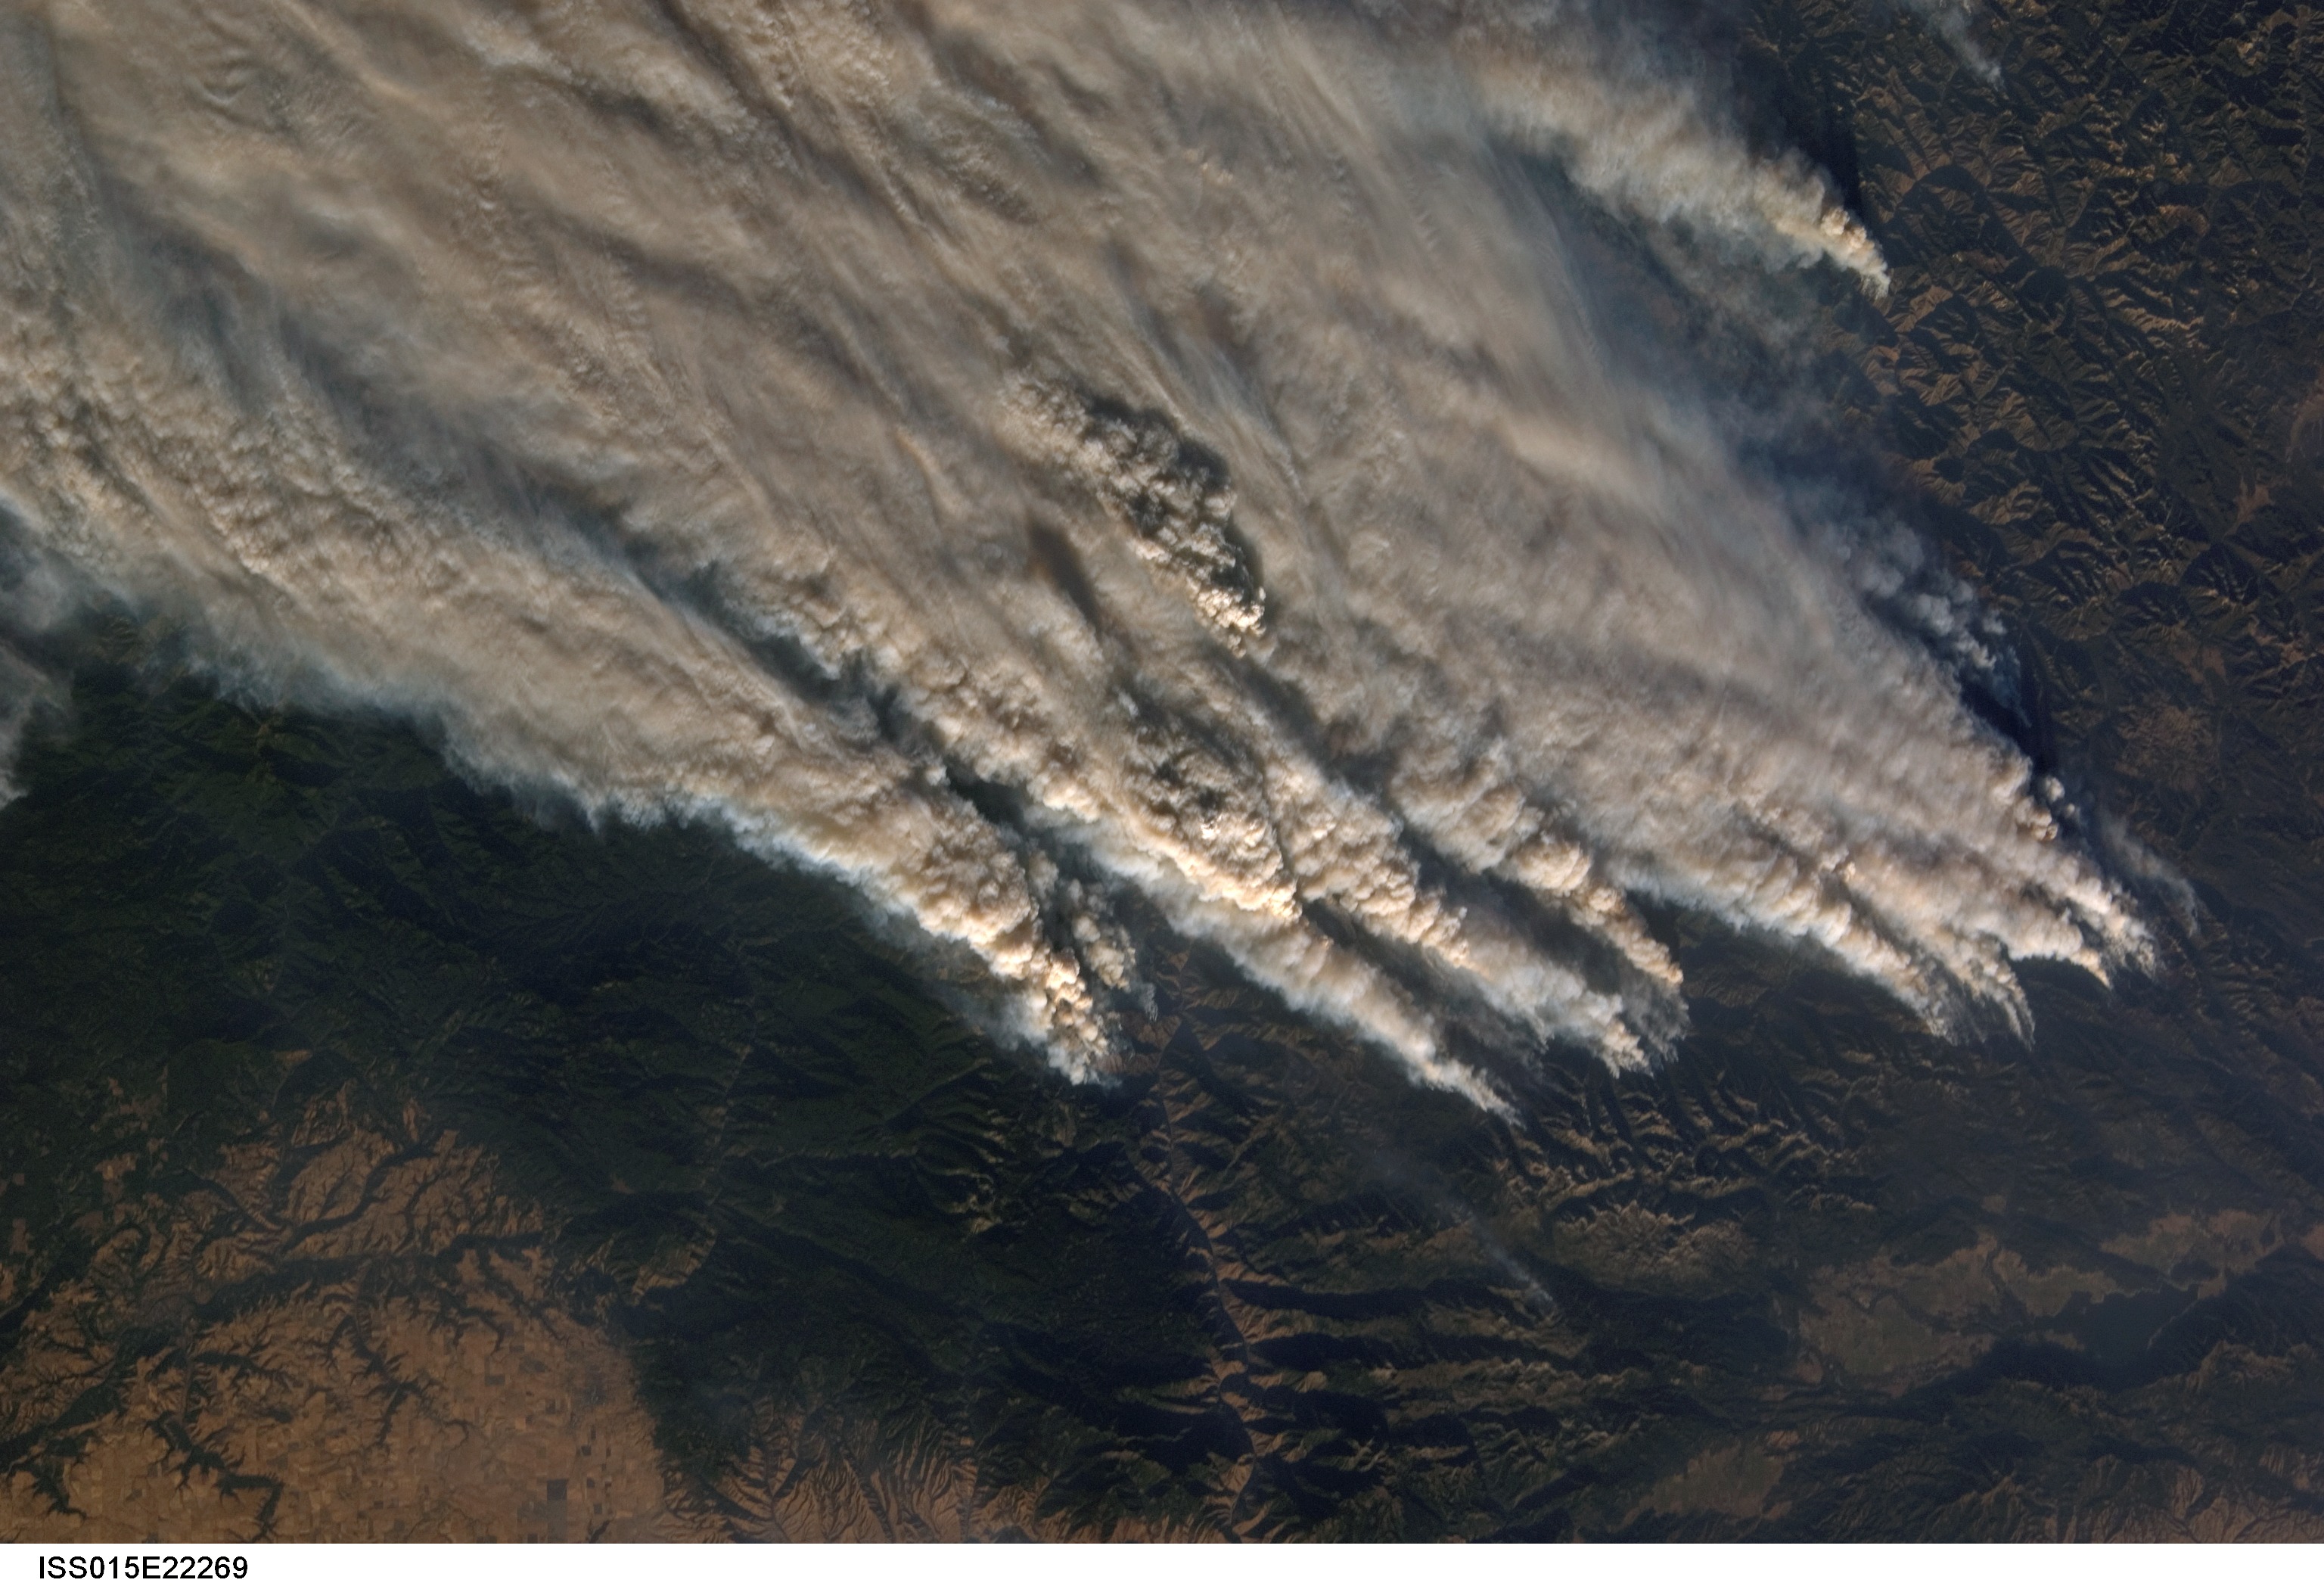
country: USA-IDAHO
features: PAYETTE NATIONAL FOREST FIRES
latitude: 45.5
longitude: -116.0
